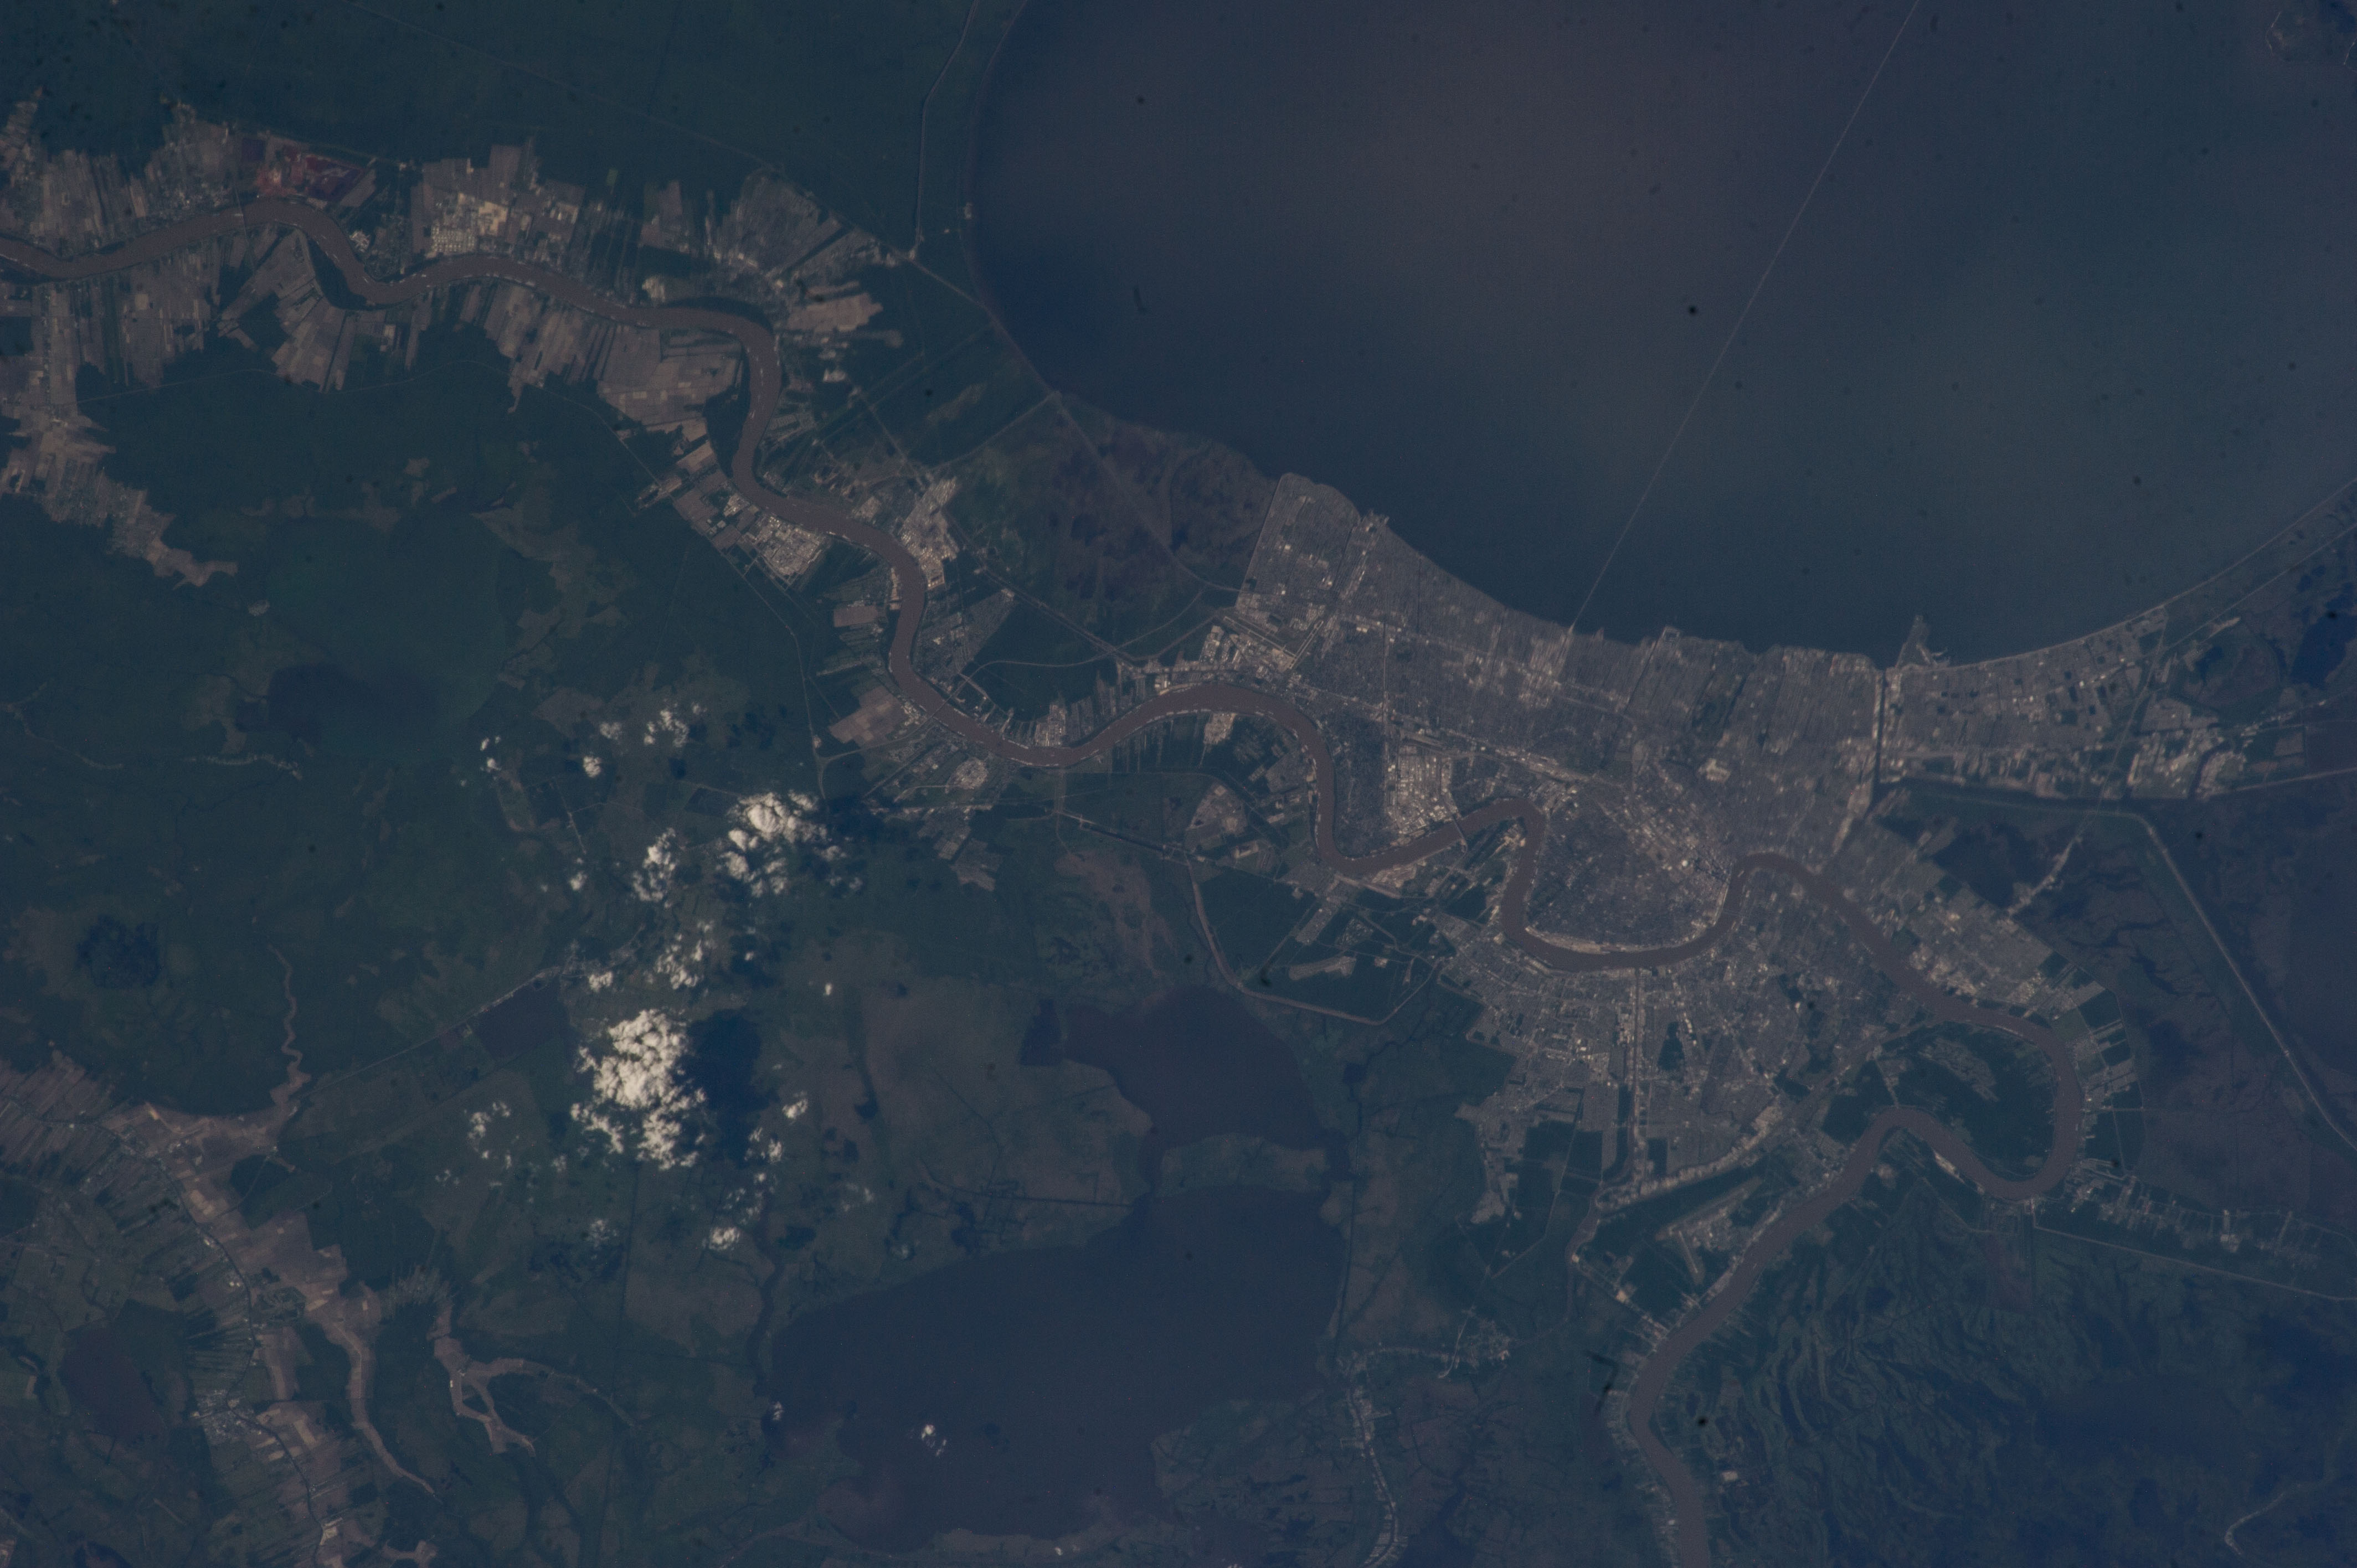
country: USA-LOUISIANA
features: NEW ORLEANS, LAKE BORGNE, GRETNA, ST ROSE, LAKE SALVADOR, COASTLINE, SALVADOR WILDLIFE MANAGEMENT AREA, JEAN LAFITTE NATIONAL HISTORIAL ARK AND PRESERVE
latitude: 29.9
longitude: -90.3
